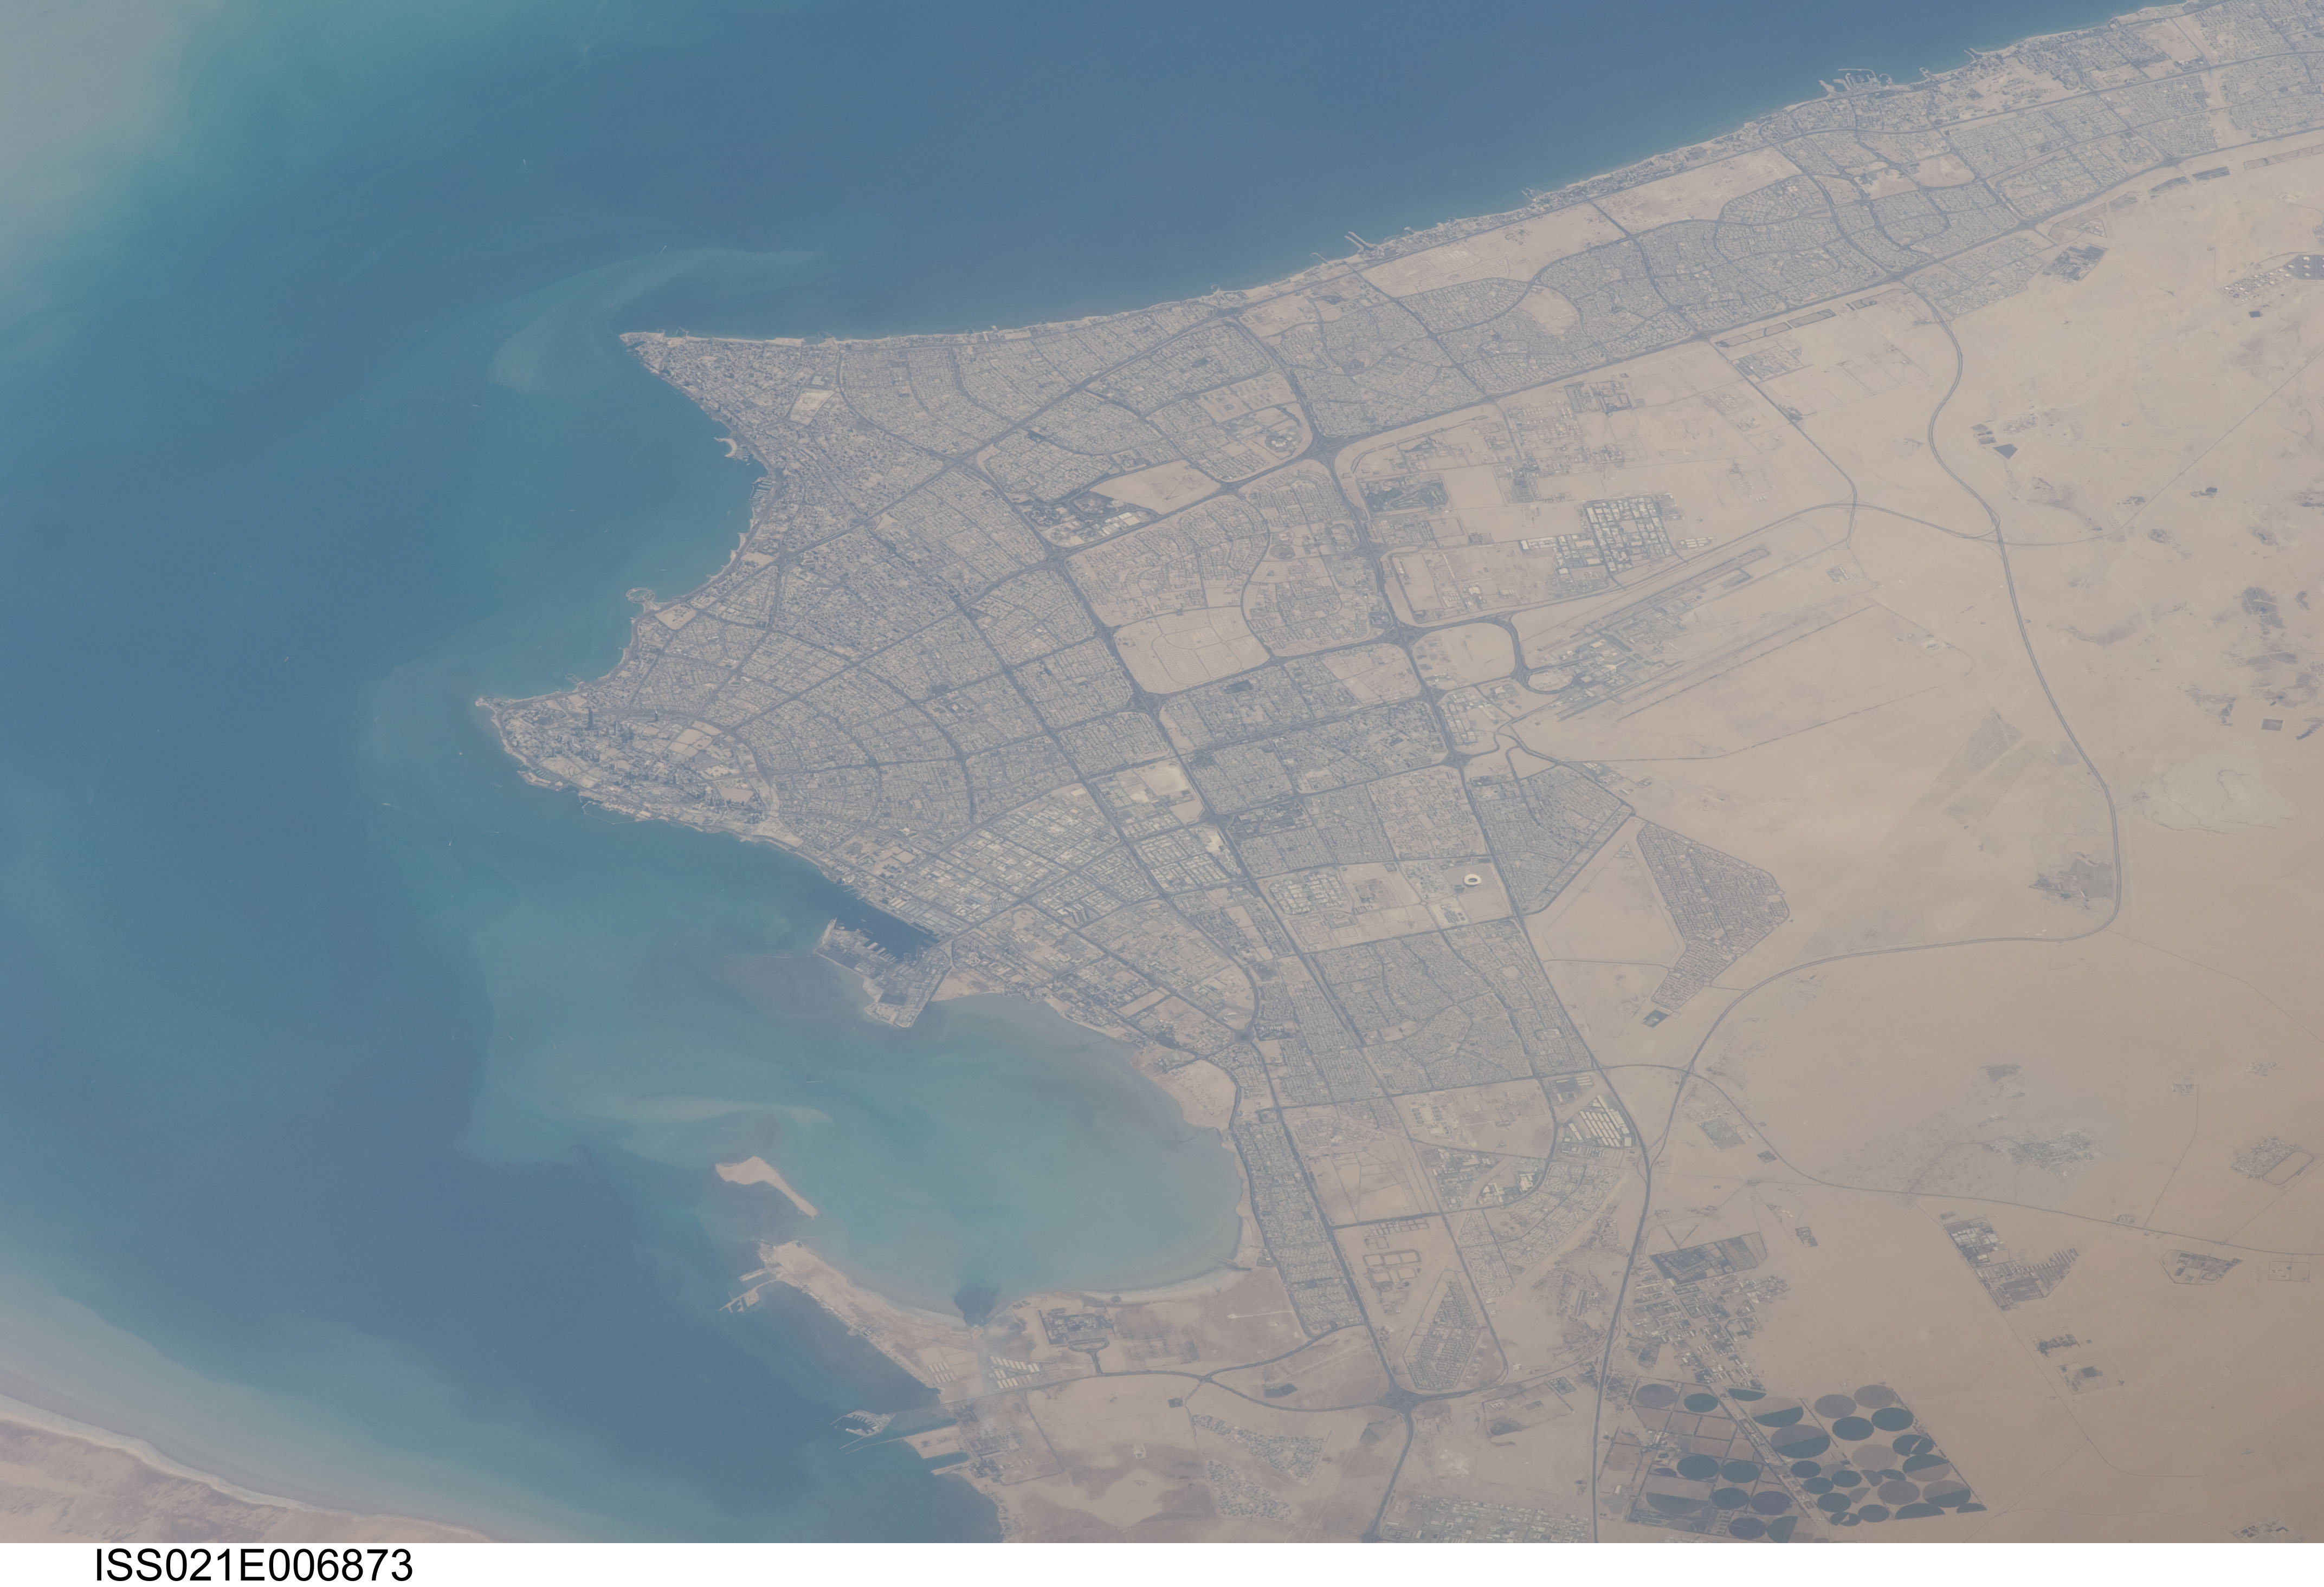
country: KUWAIT
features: SHUWAIKH PORT,ASHAIREJ PENINSULA,GREEN ISLAND,KUWAIT CITY,SULAIBIKHAT,AL-HISHAN,AKAZ ISLAND,UMM AL NAMIL ISLAND,SALMIYA,KUWAIT INTERNATIONAL AIRPORT,KUWAIT,KUWAIT BAY,SHEIKH SABAH AL-AHMAD AL-HAMAD FARM
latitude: 29.3
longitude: 48.0
